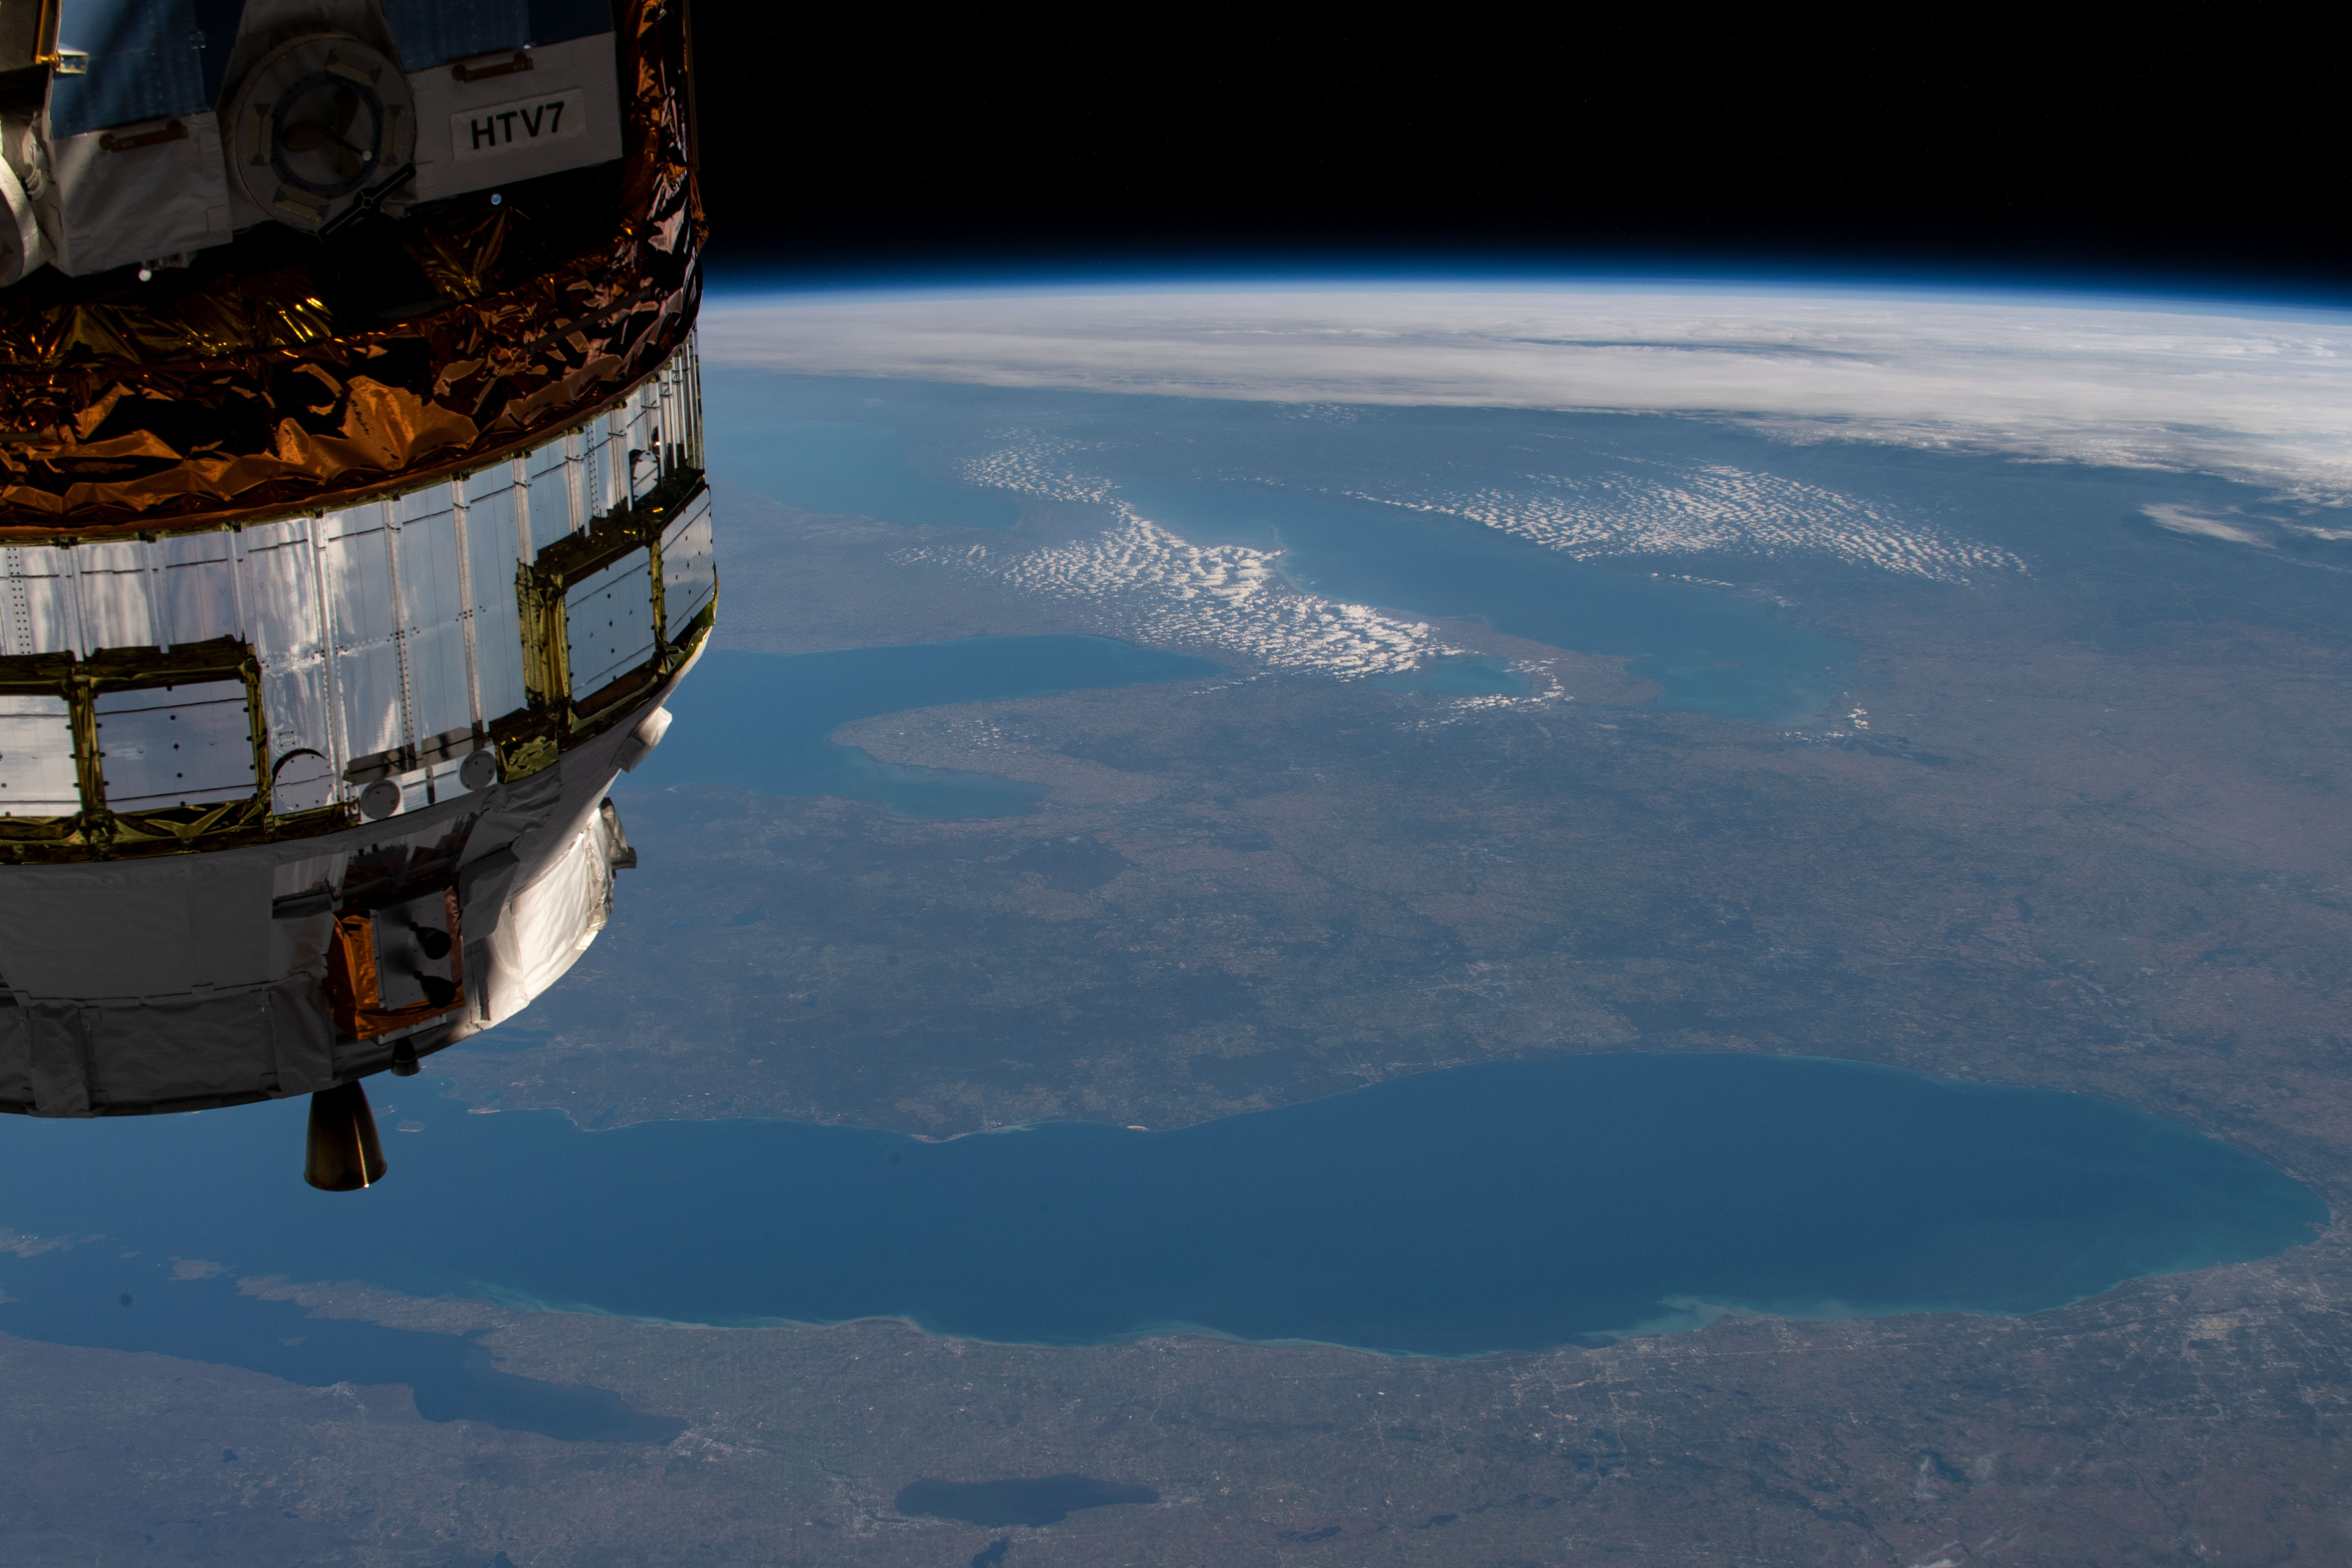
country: USA-MICHIGAN
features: GREAT LAKES, LAKE HURON, EARTH LIMB
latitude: 43.5
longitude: -83.5
